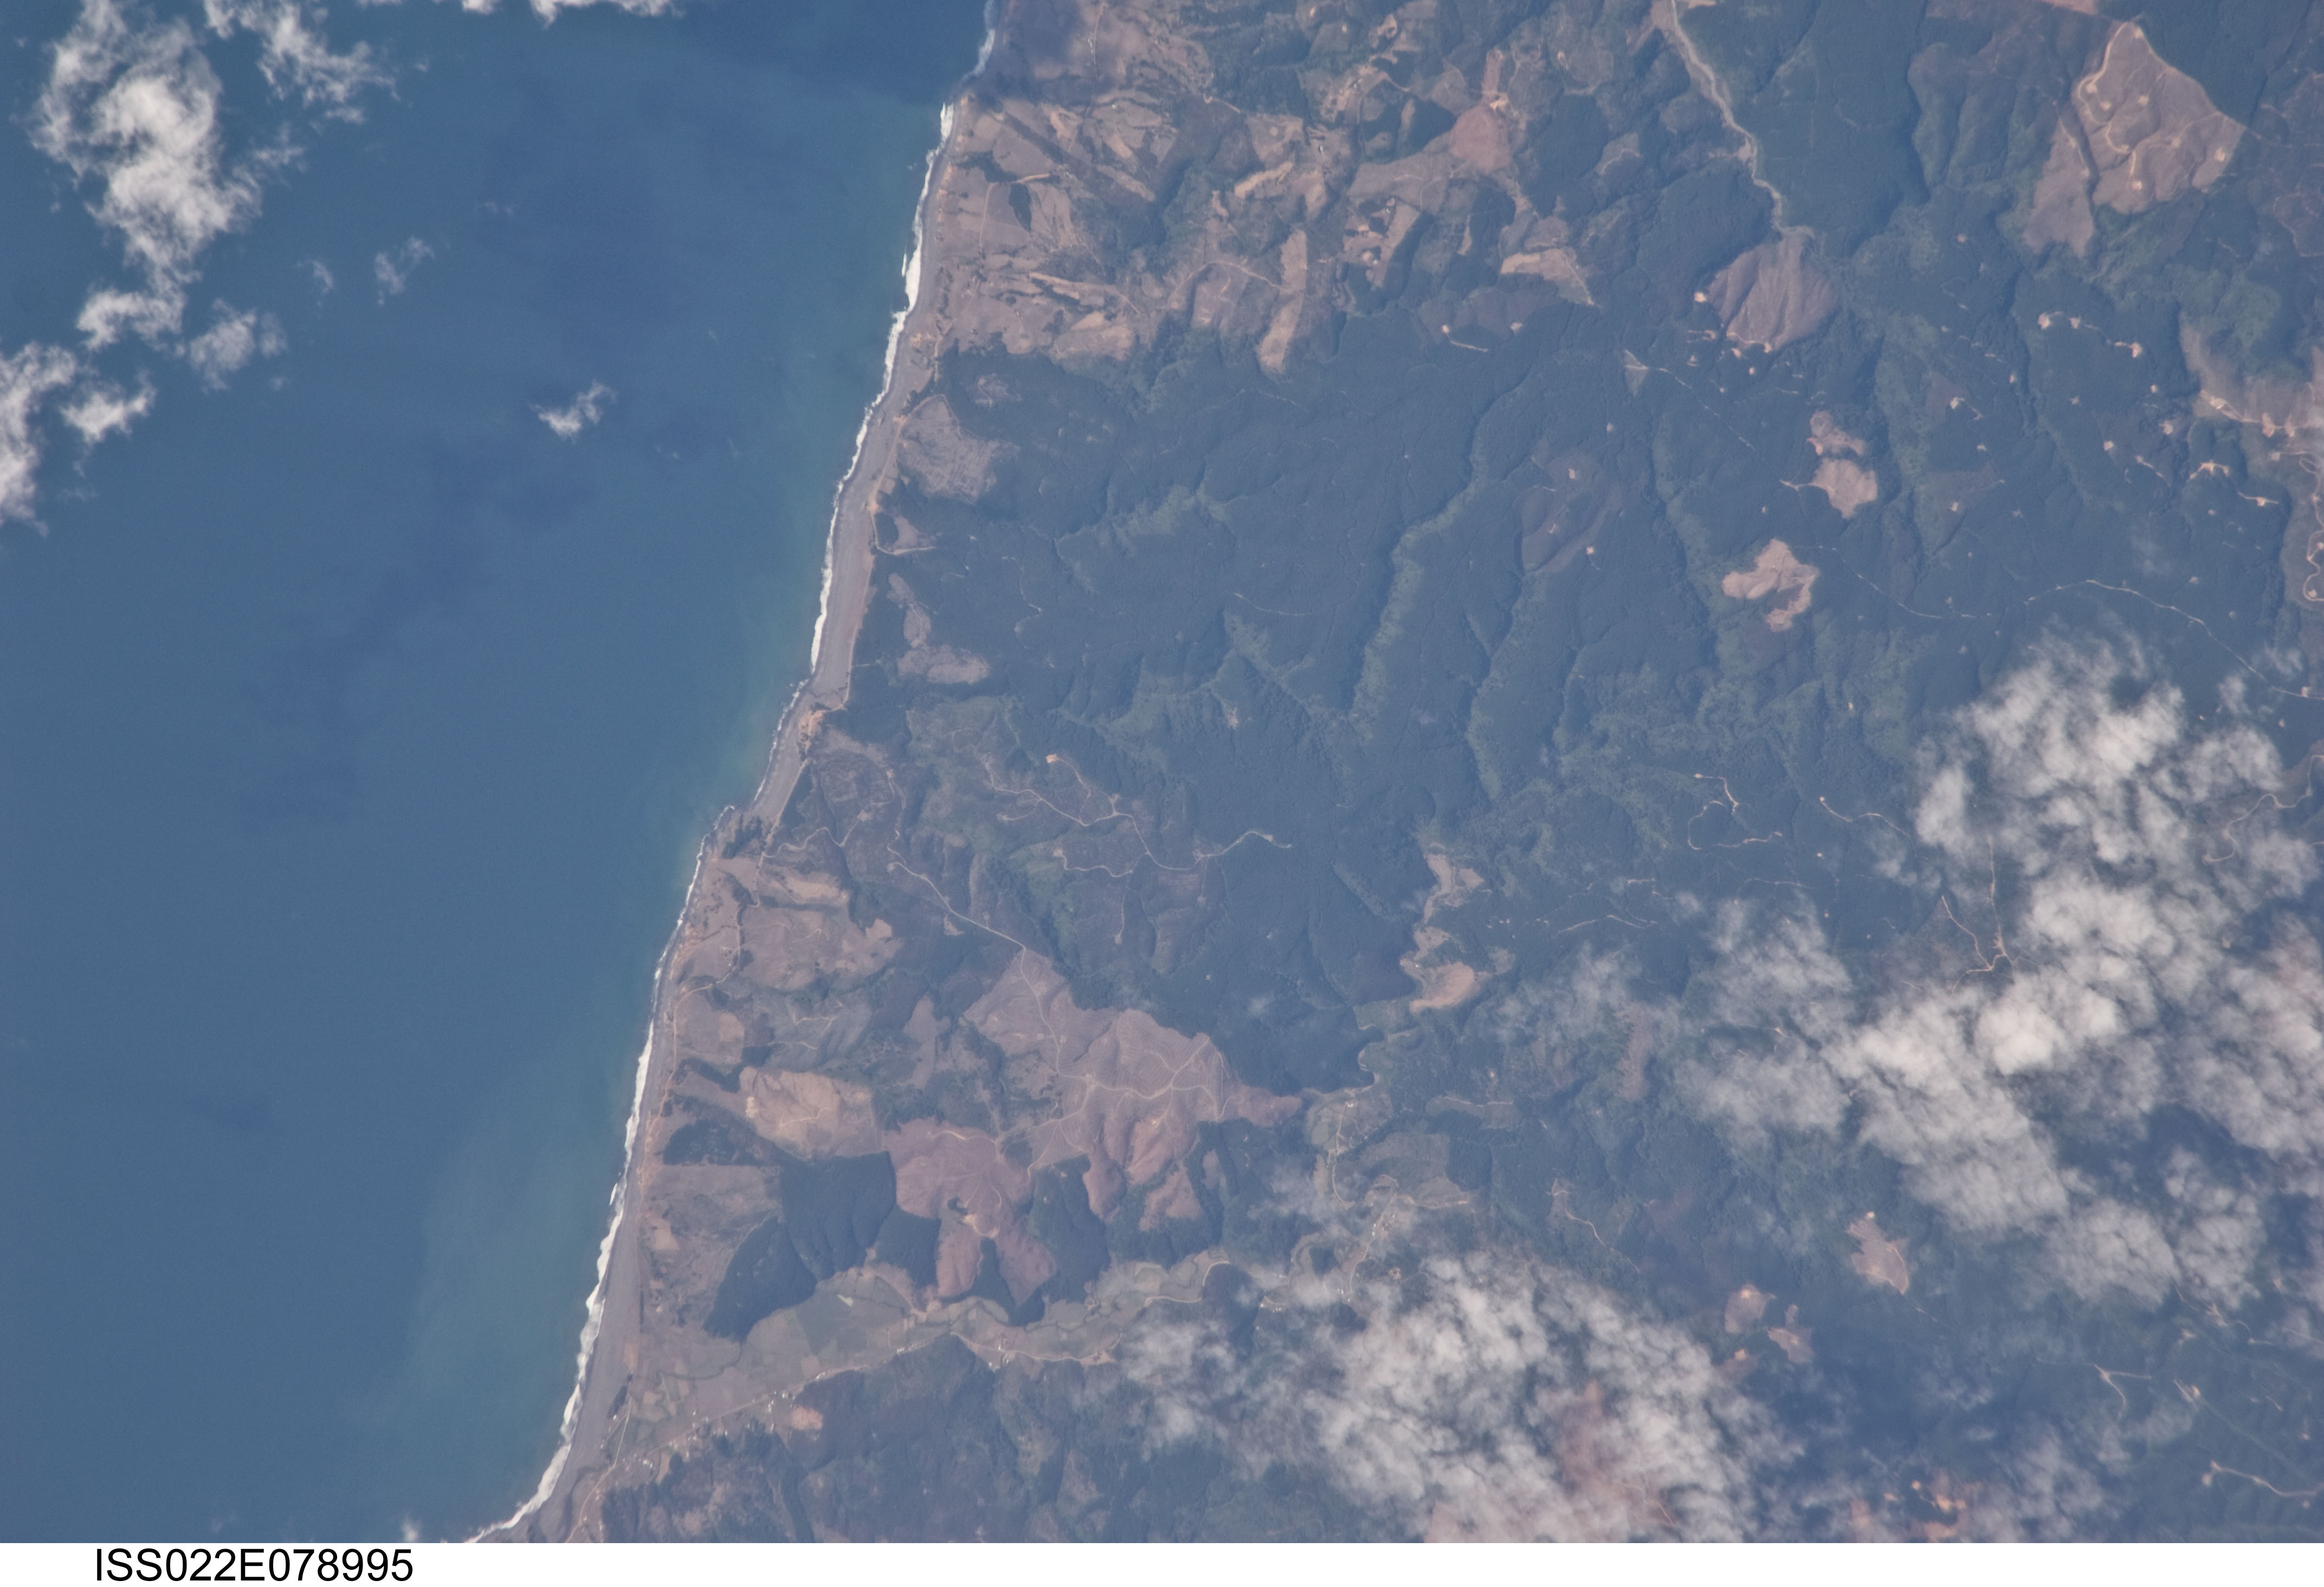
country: CHILE
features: TRES ESQUINAS AREA, COASTLINE, FOREST
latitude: -36.3
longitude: -72.8
